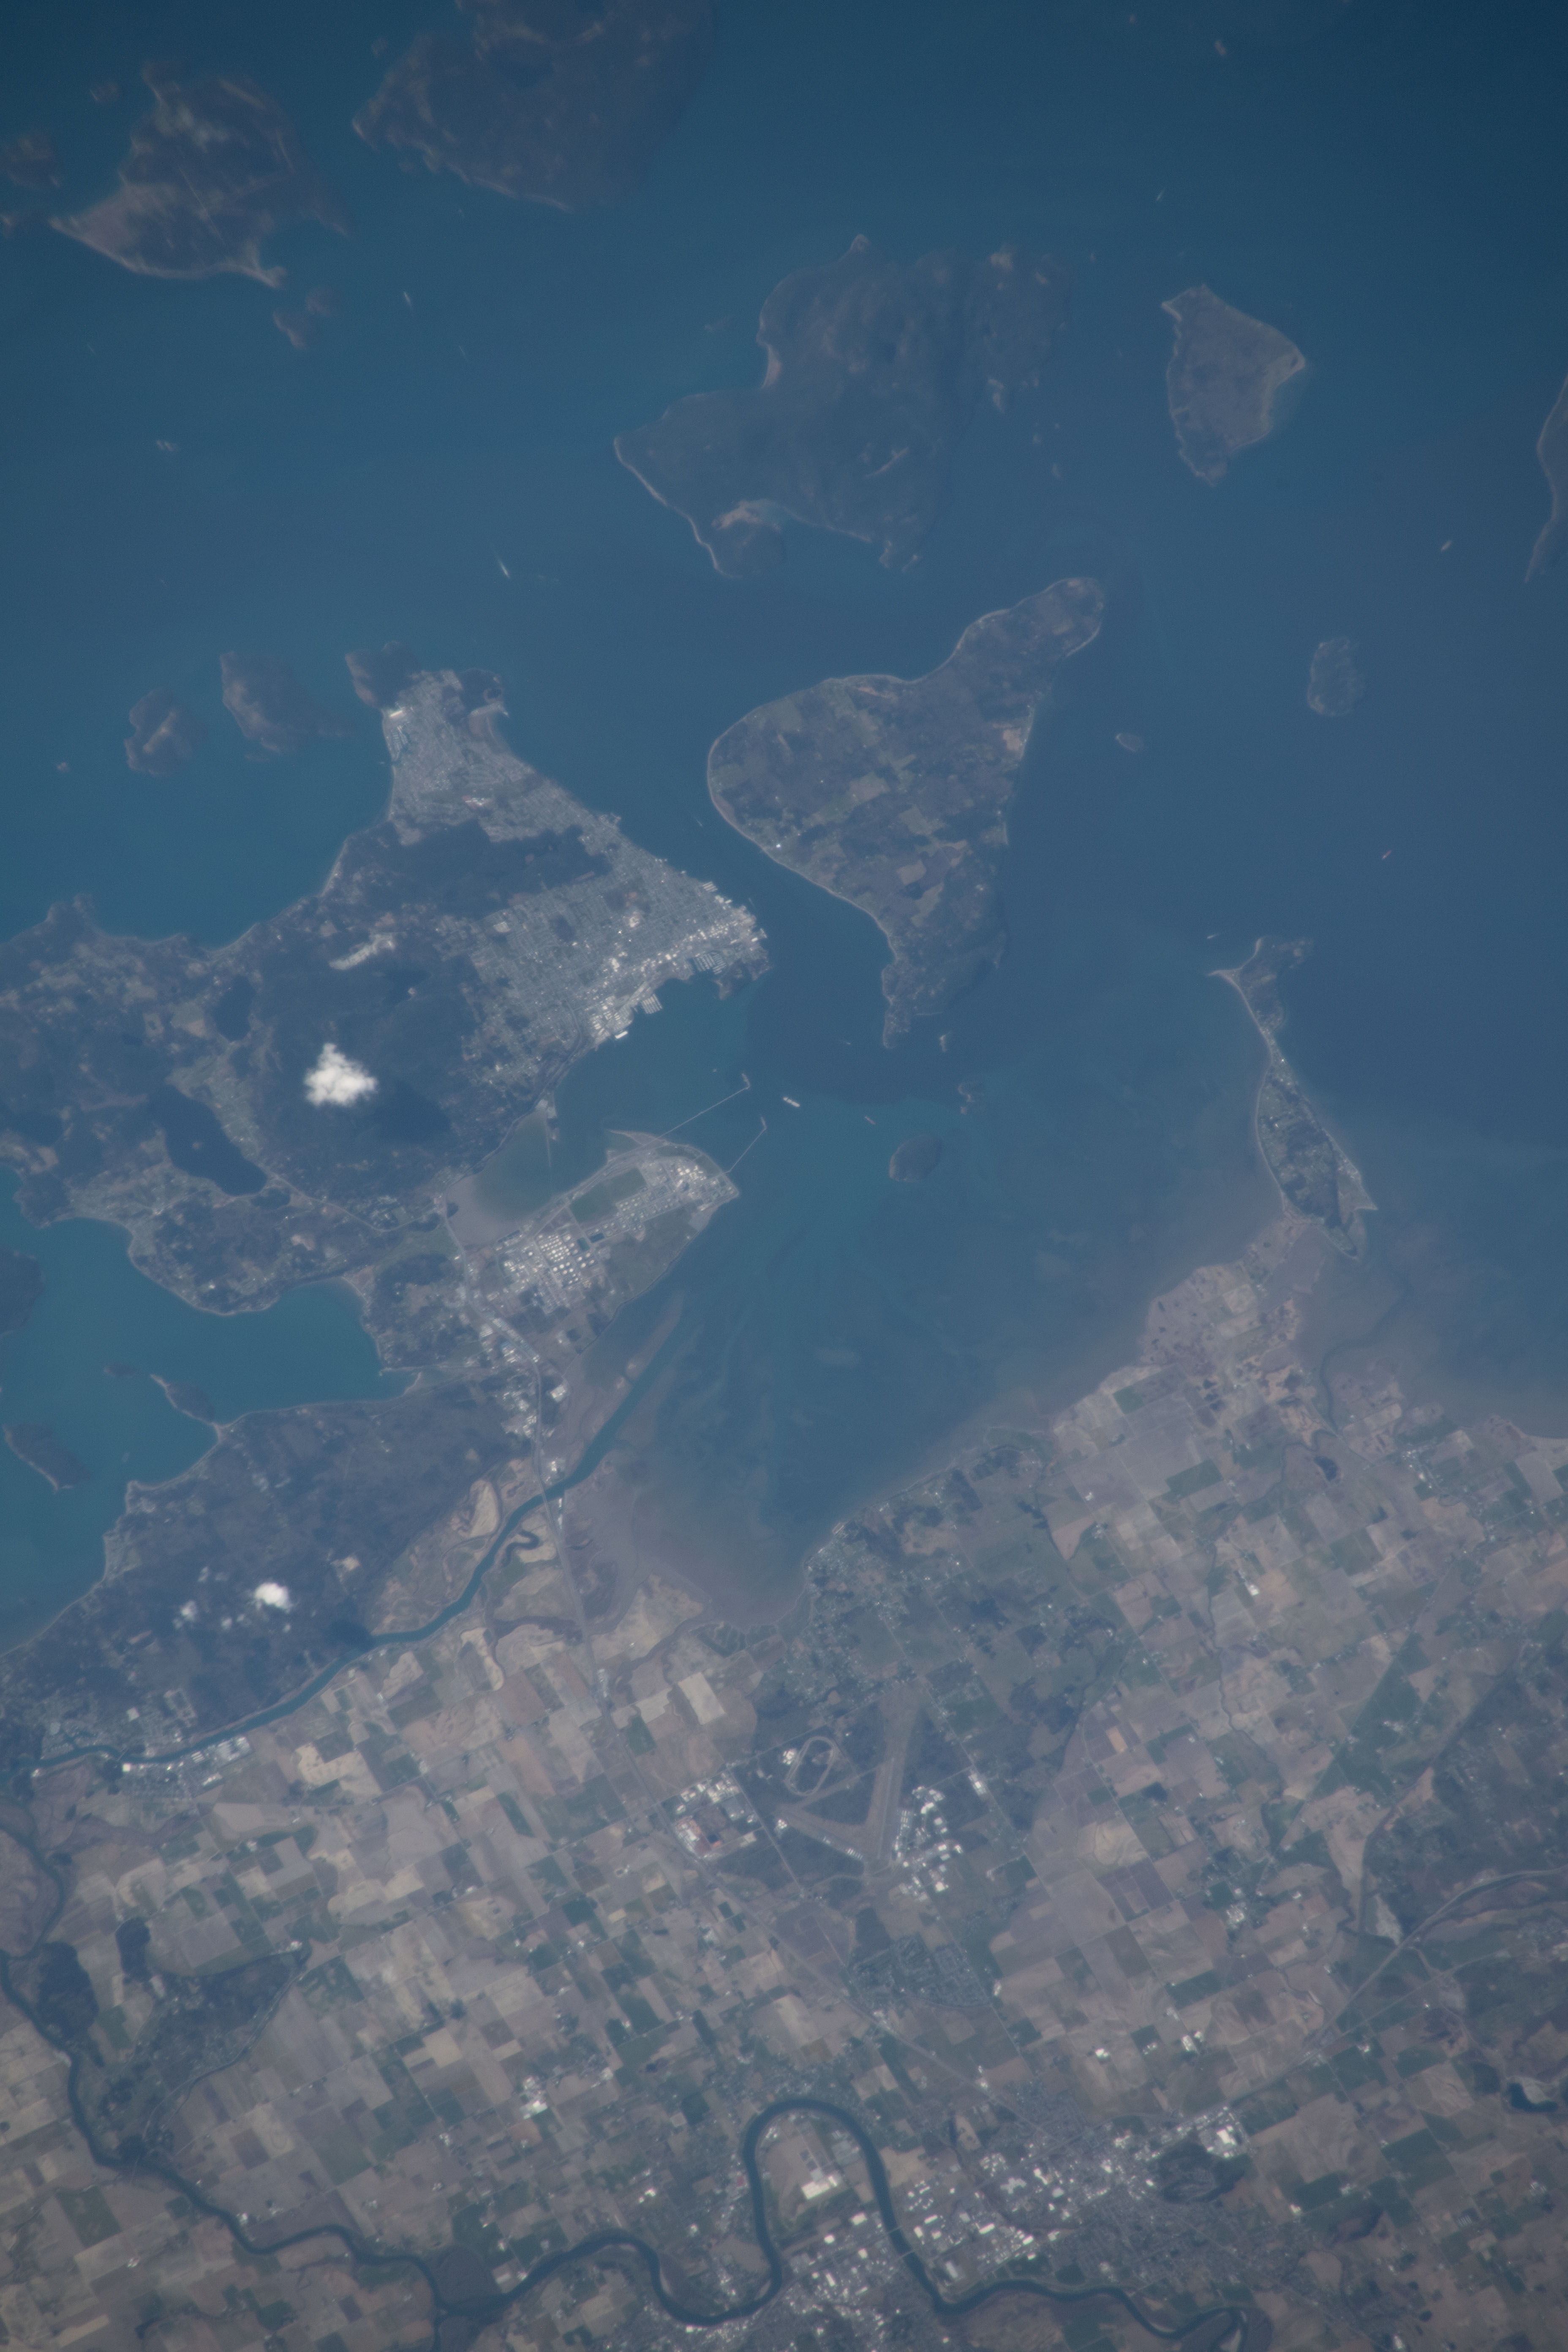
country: USA-WASHINGTON
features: LA CONNER, FIDALGO ISLAND, SIMILK BAY
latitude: 48.5
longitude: -122.6
